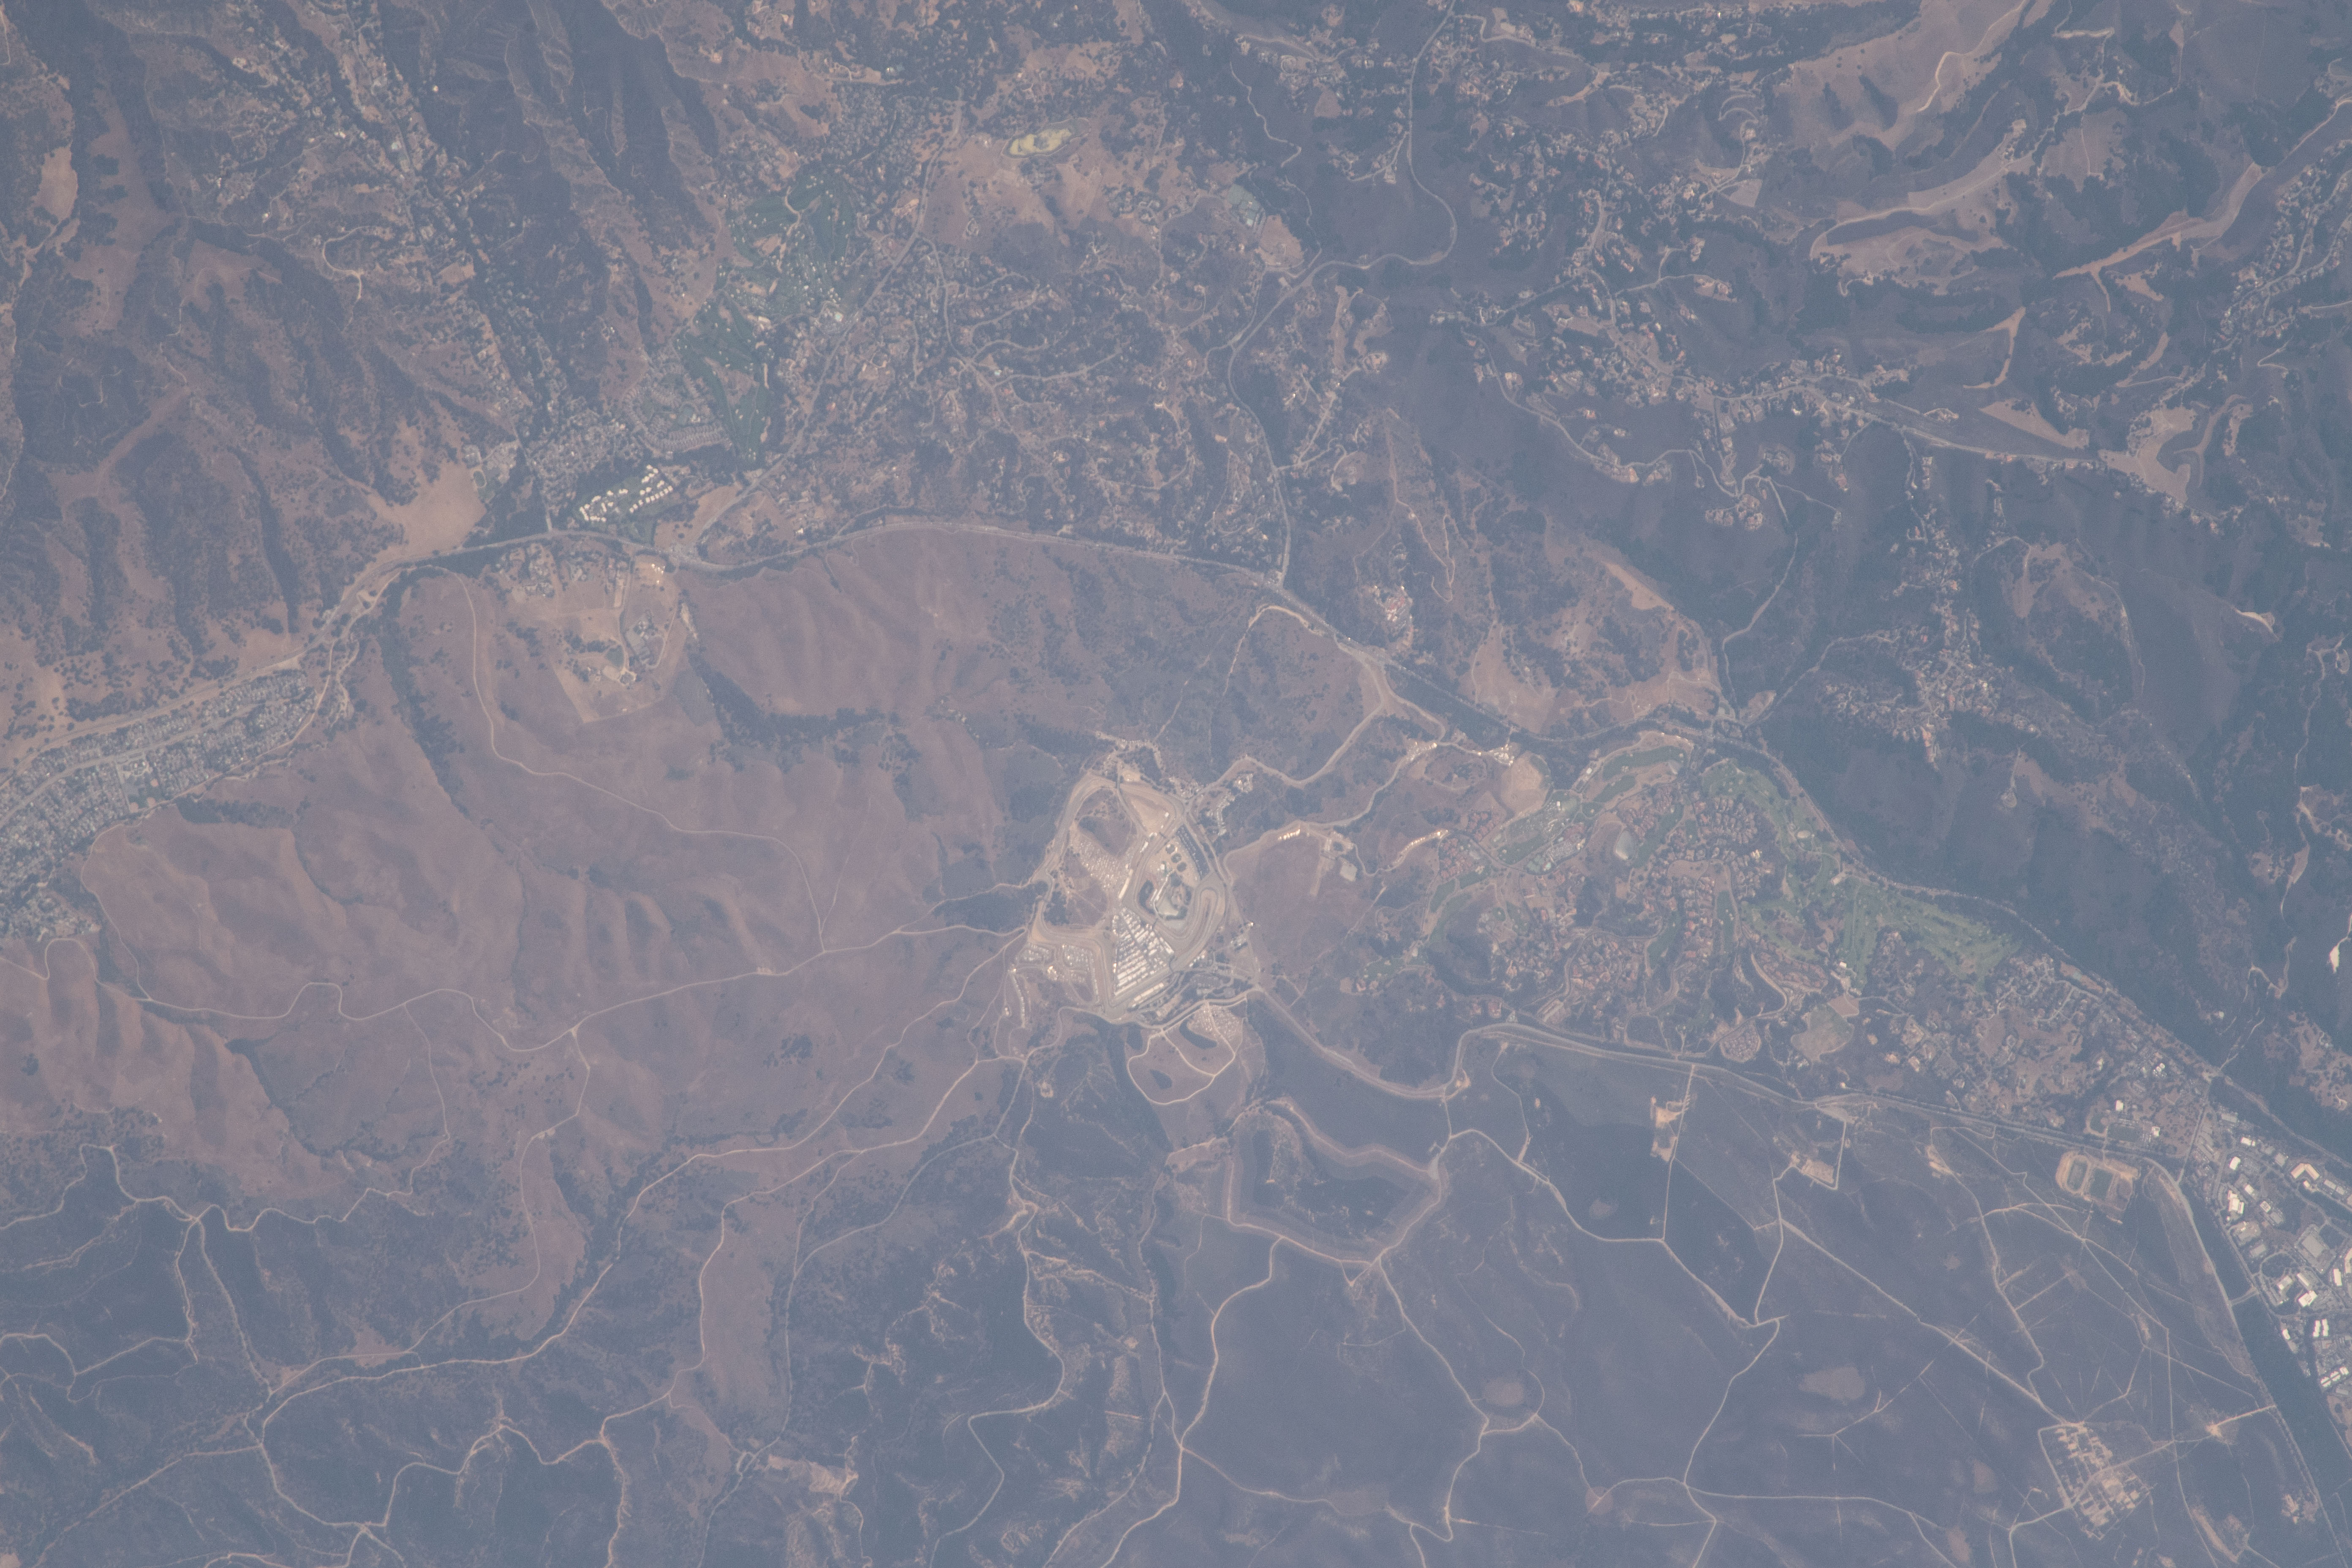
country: USA-CALIFORNIA
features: CRESPI POND, MONTEREY CANYON, DAVIDSON SEAMOUNT, MONTEREY BAY, MONTEREY REGIONAL AIRPORT
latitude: 36.6
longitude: -121.8
